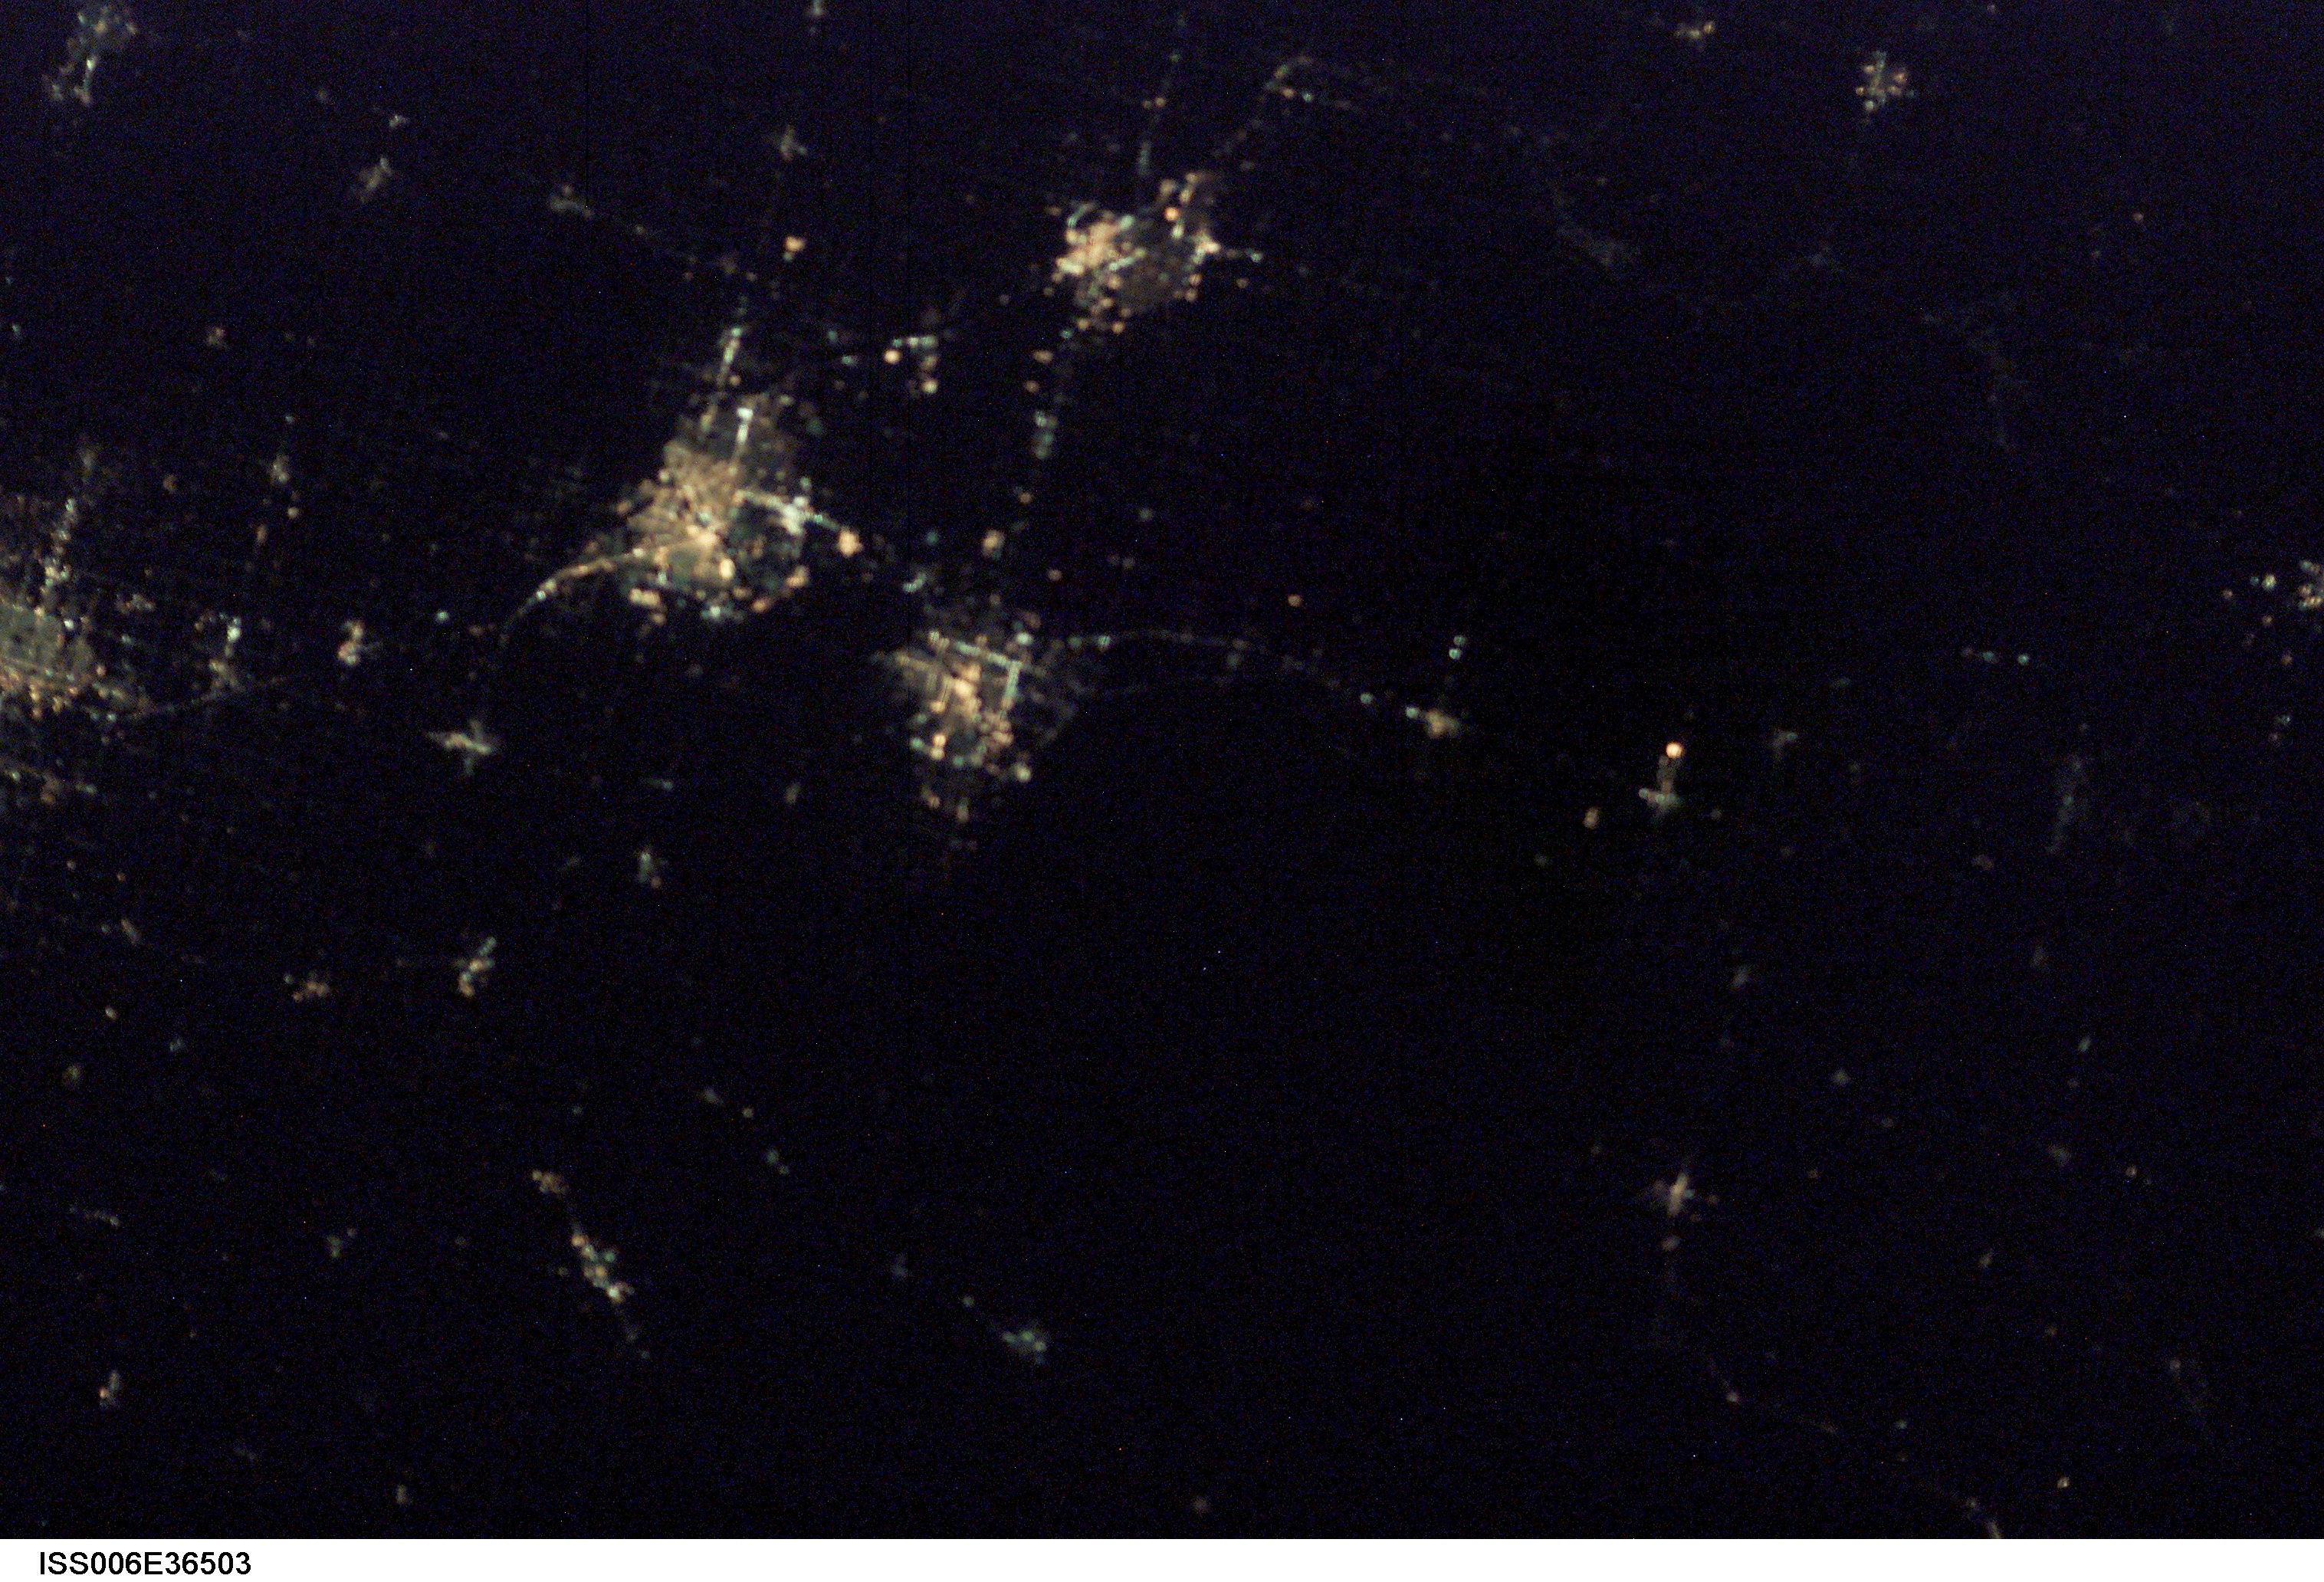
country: CANADA-O
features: DARK EARTHOBS
